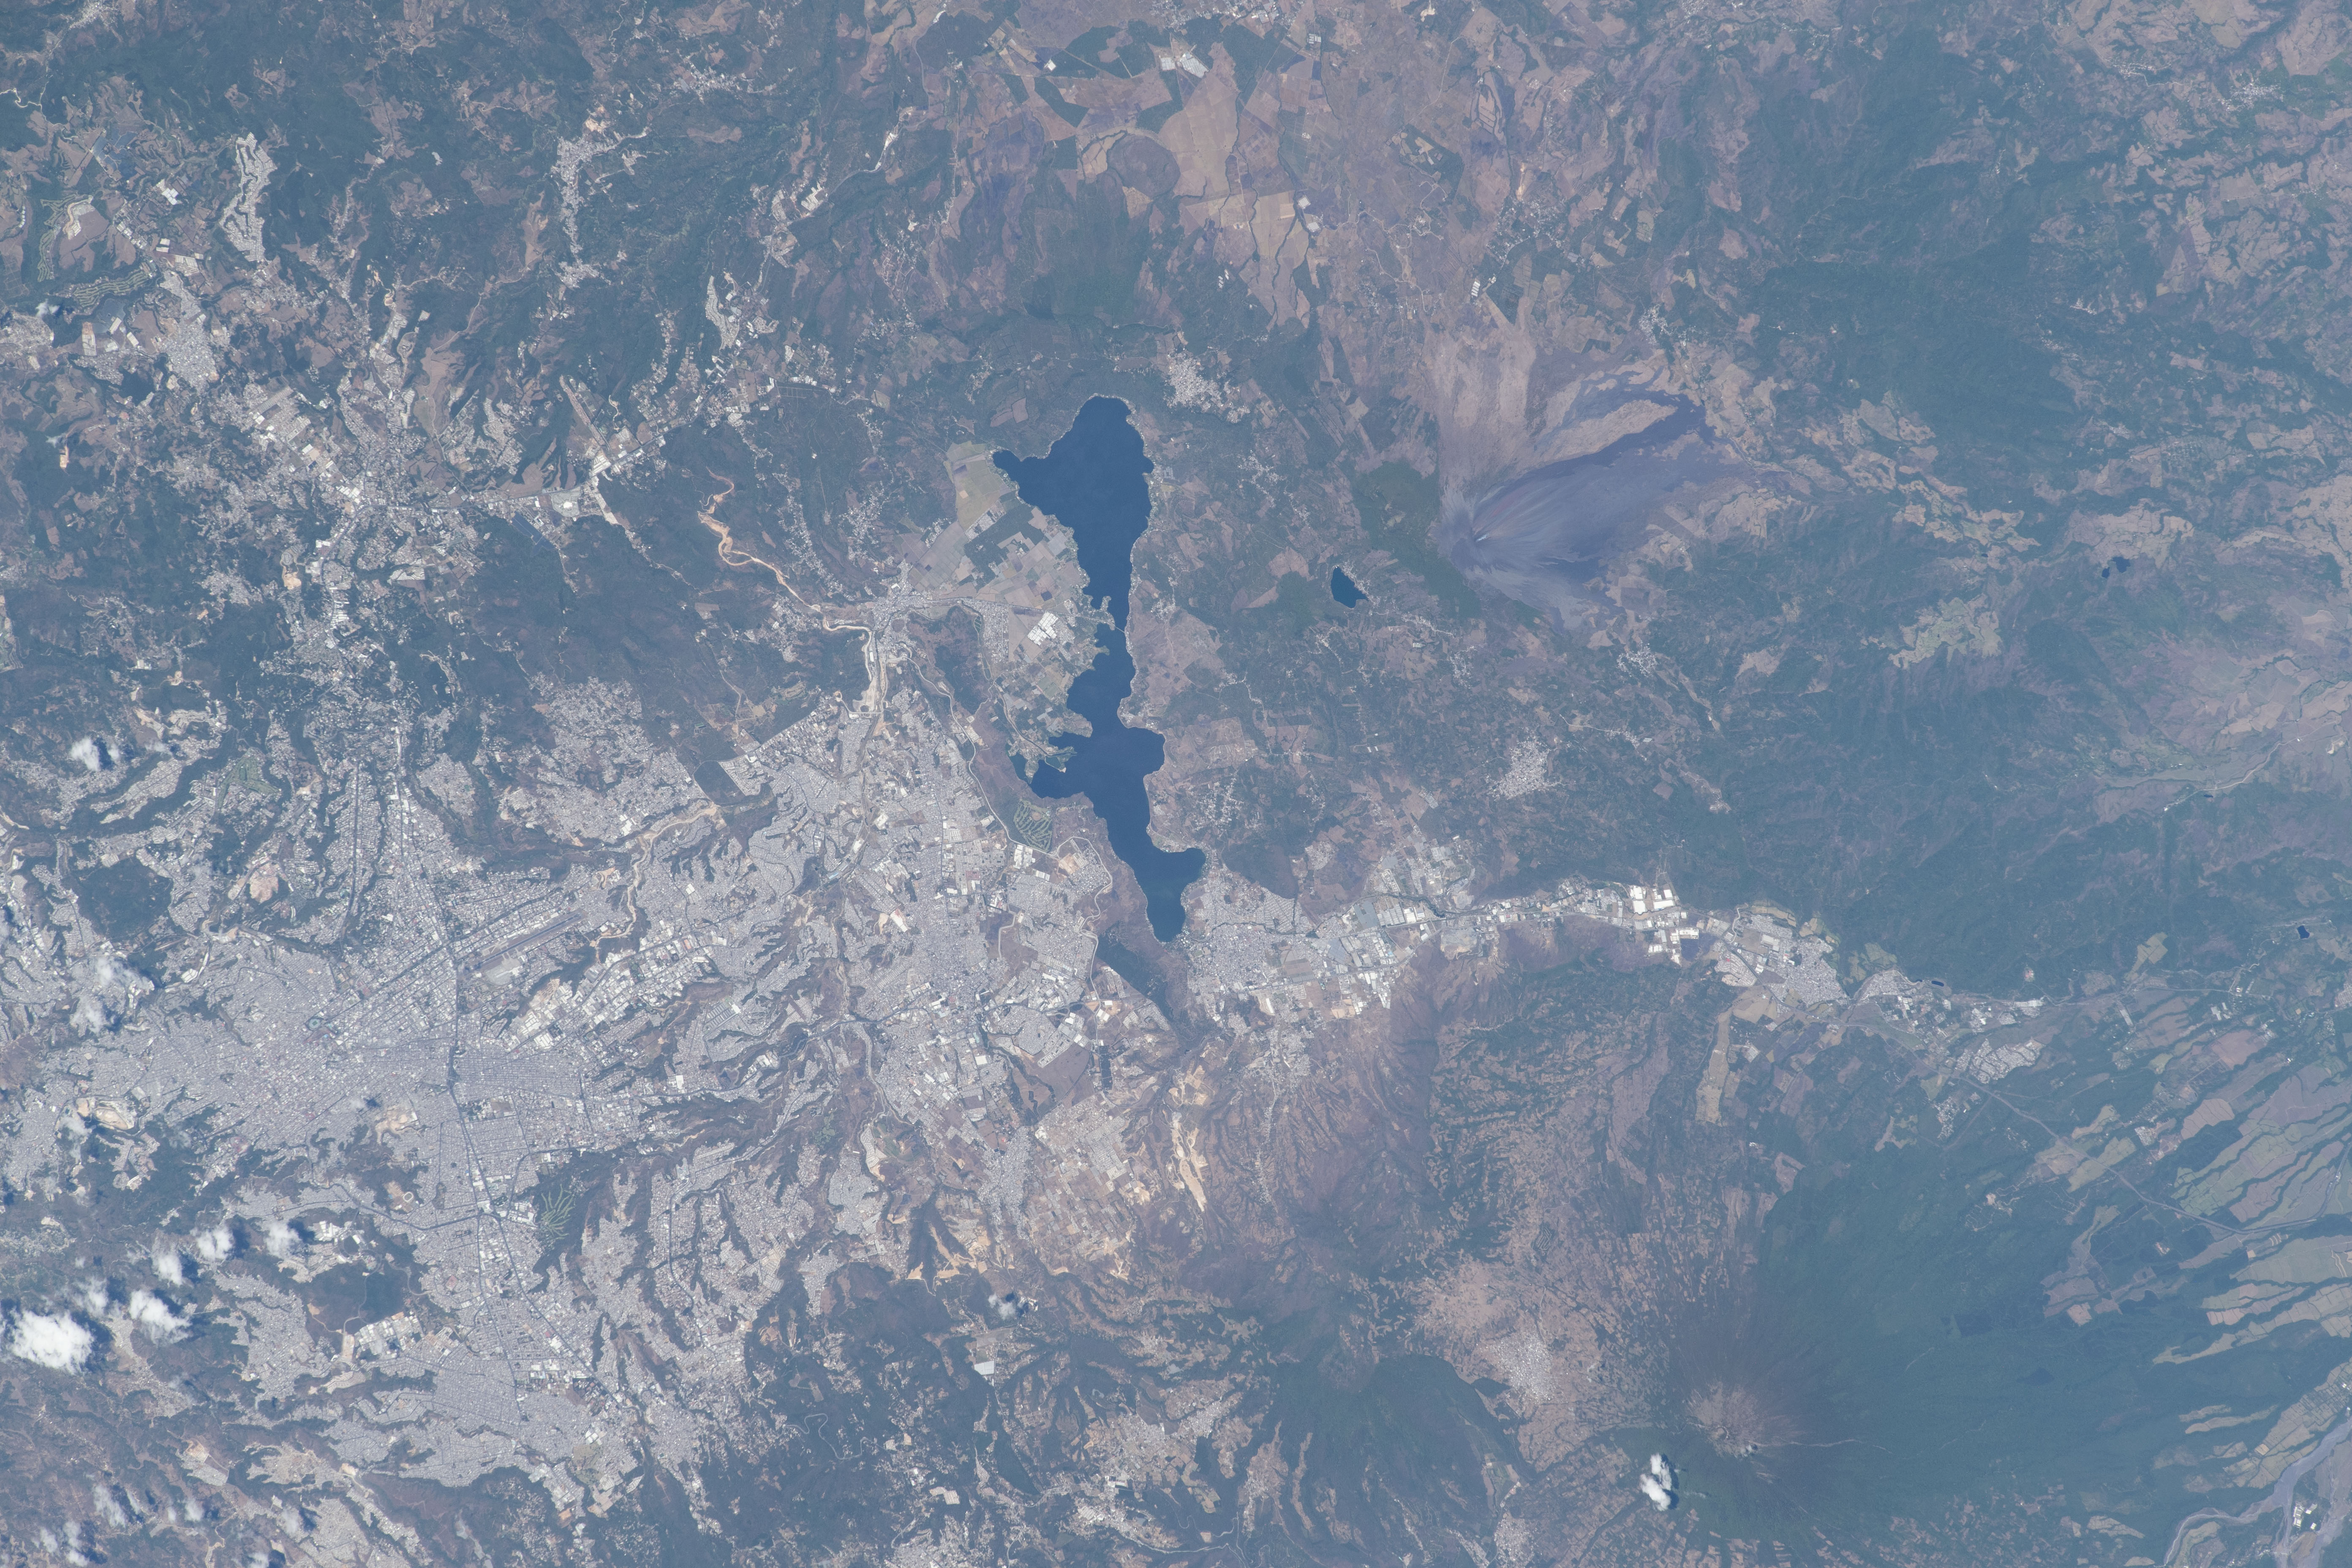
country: GUATEMALA
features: VILLA CANALES, FRAIJANES, AMATITLAN
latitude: 14.5
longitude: -90.6
